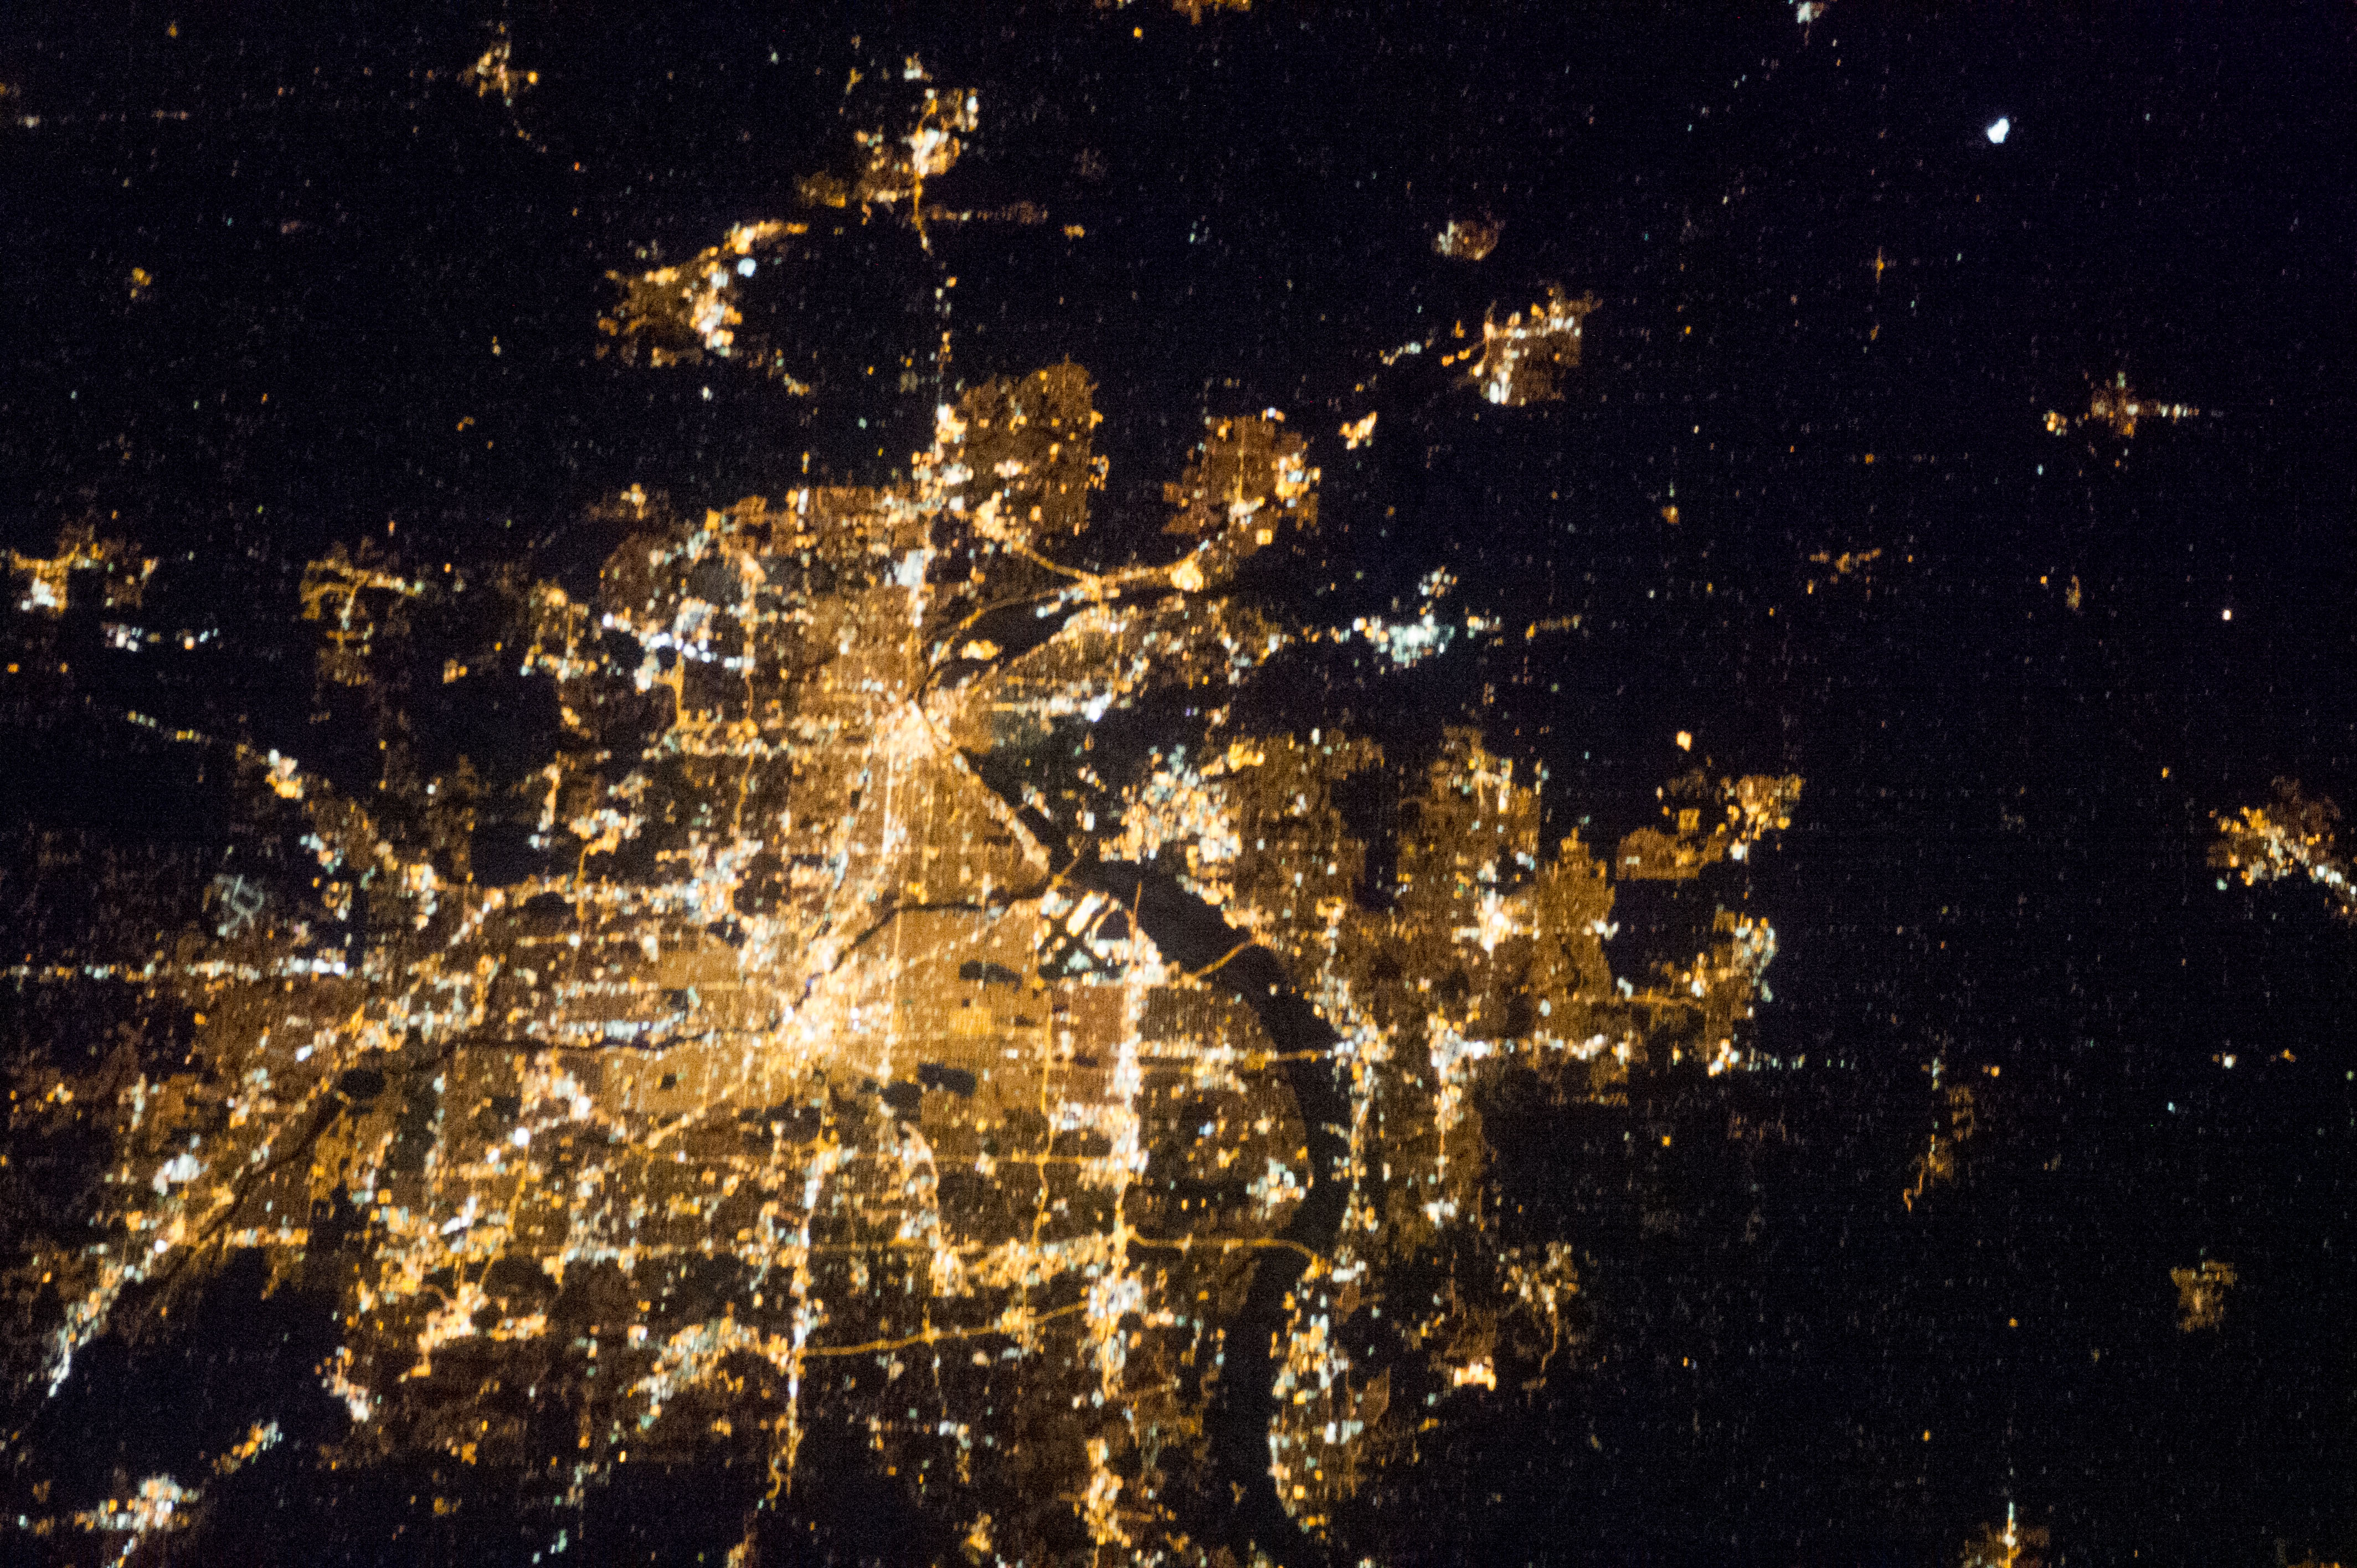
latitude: 44.9
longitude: -93.2
